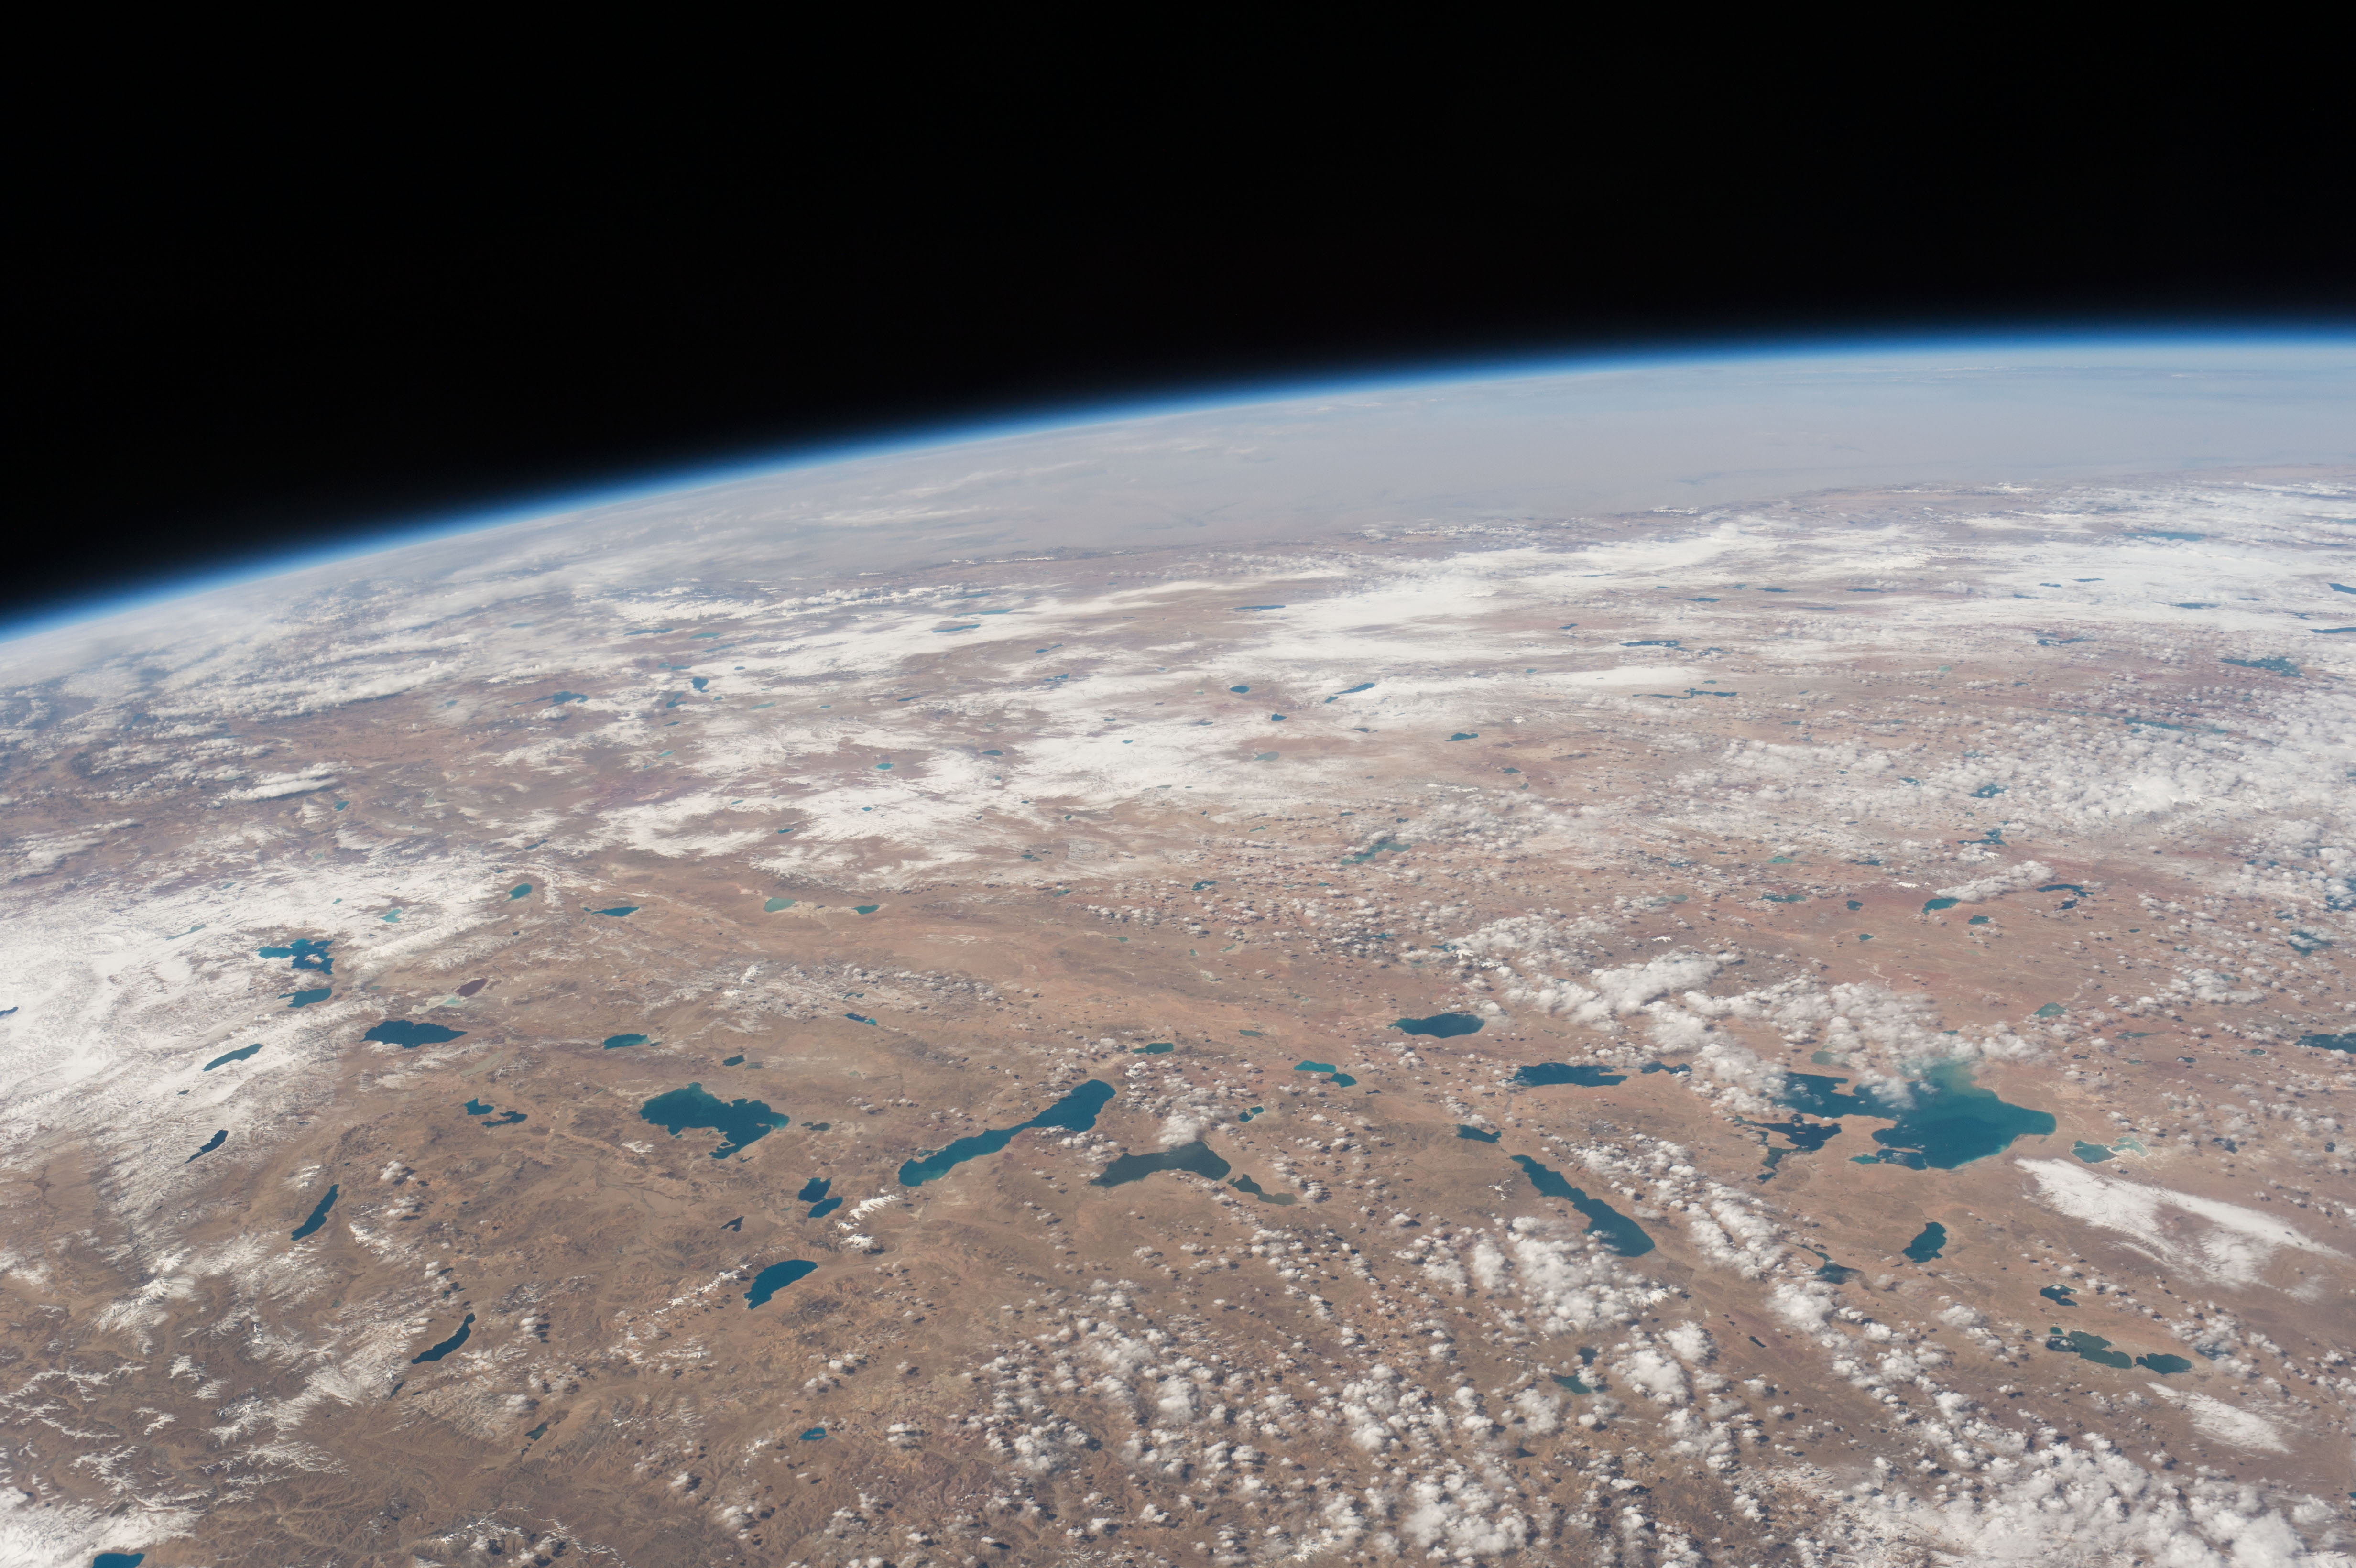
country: CHINA
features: TIBETAN PLAT., SILING L., GYARING L., TANGRA YUMCO L., NGANGZE L., L. TRARI NAM, ATMOSPHERIC LIMB
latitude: 32.0
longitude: 86.5
